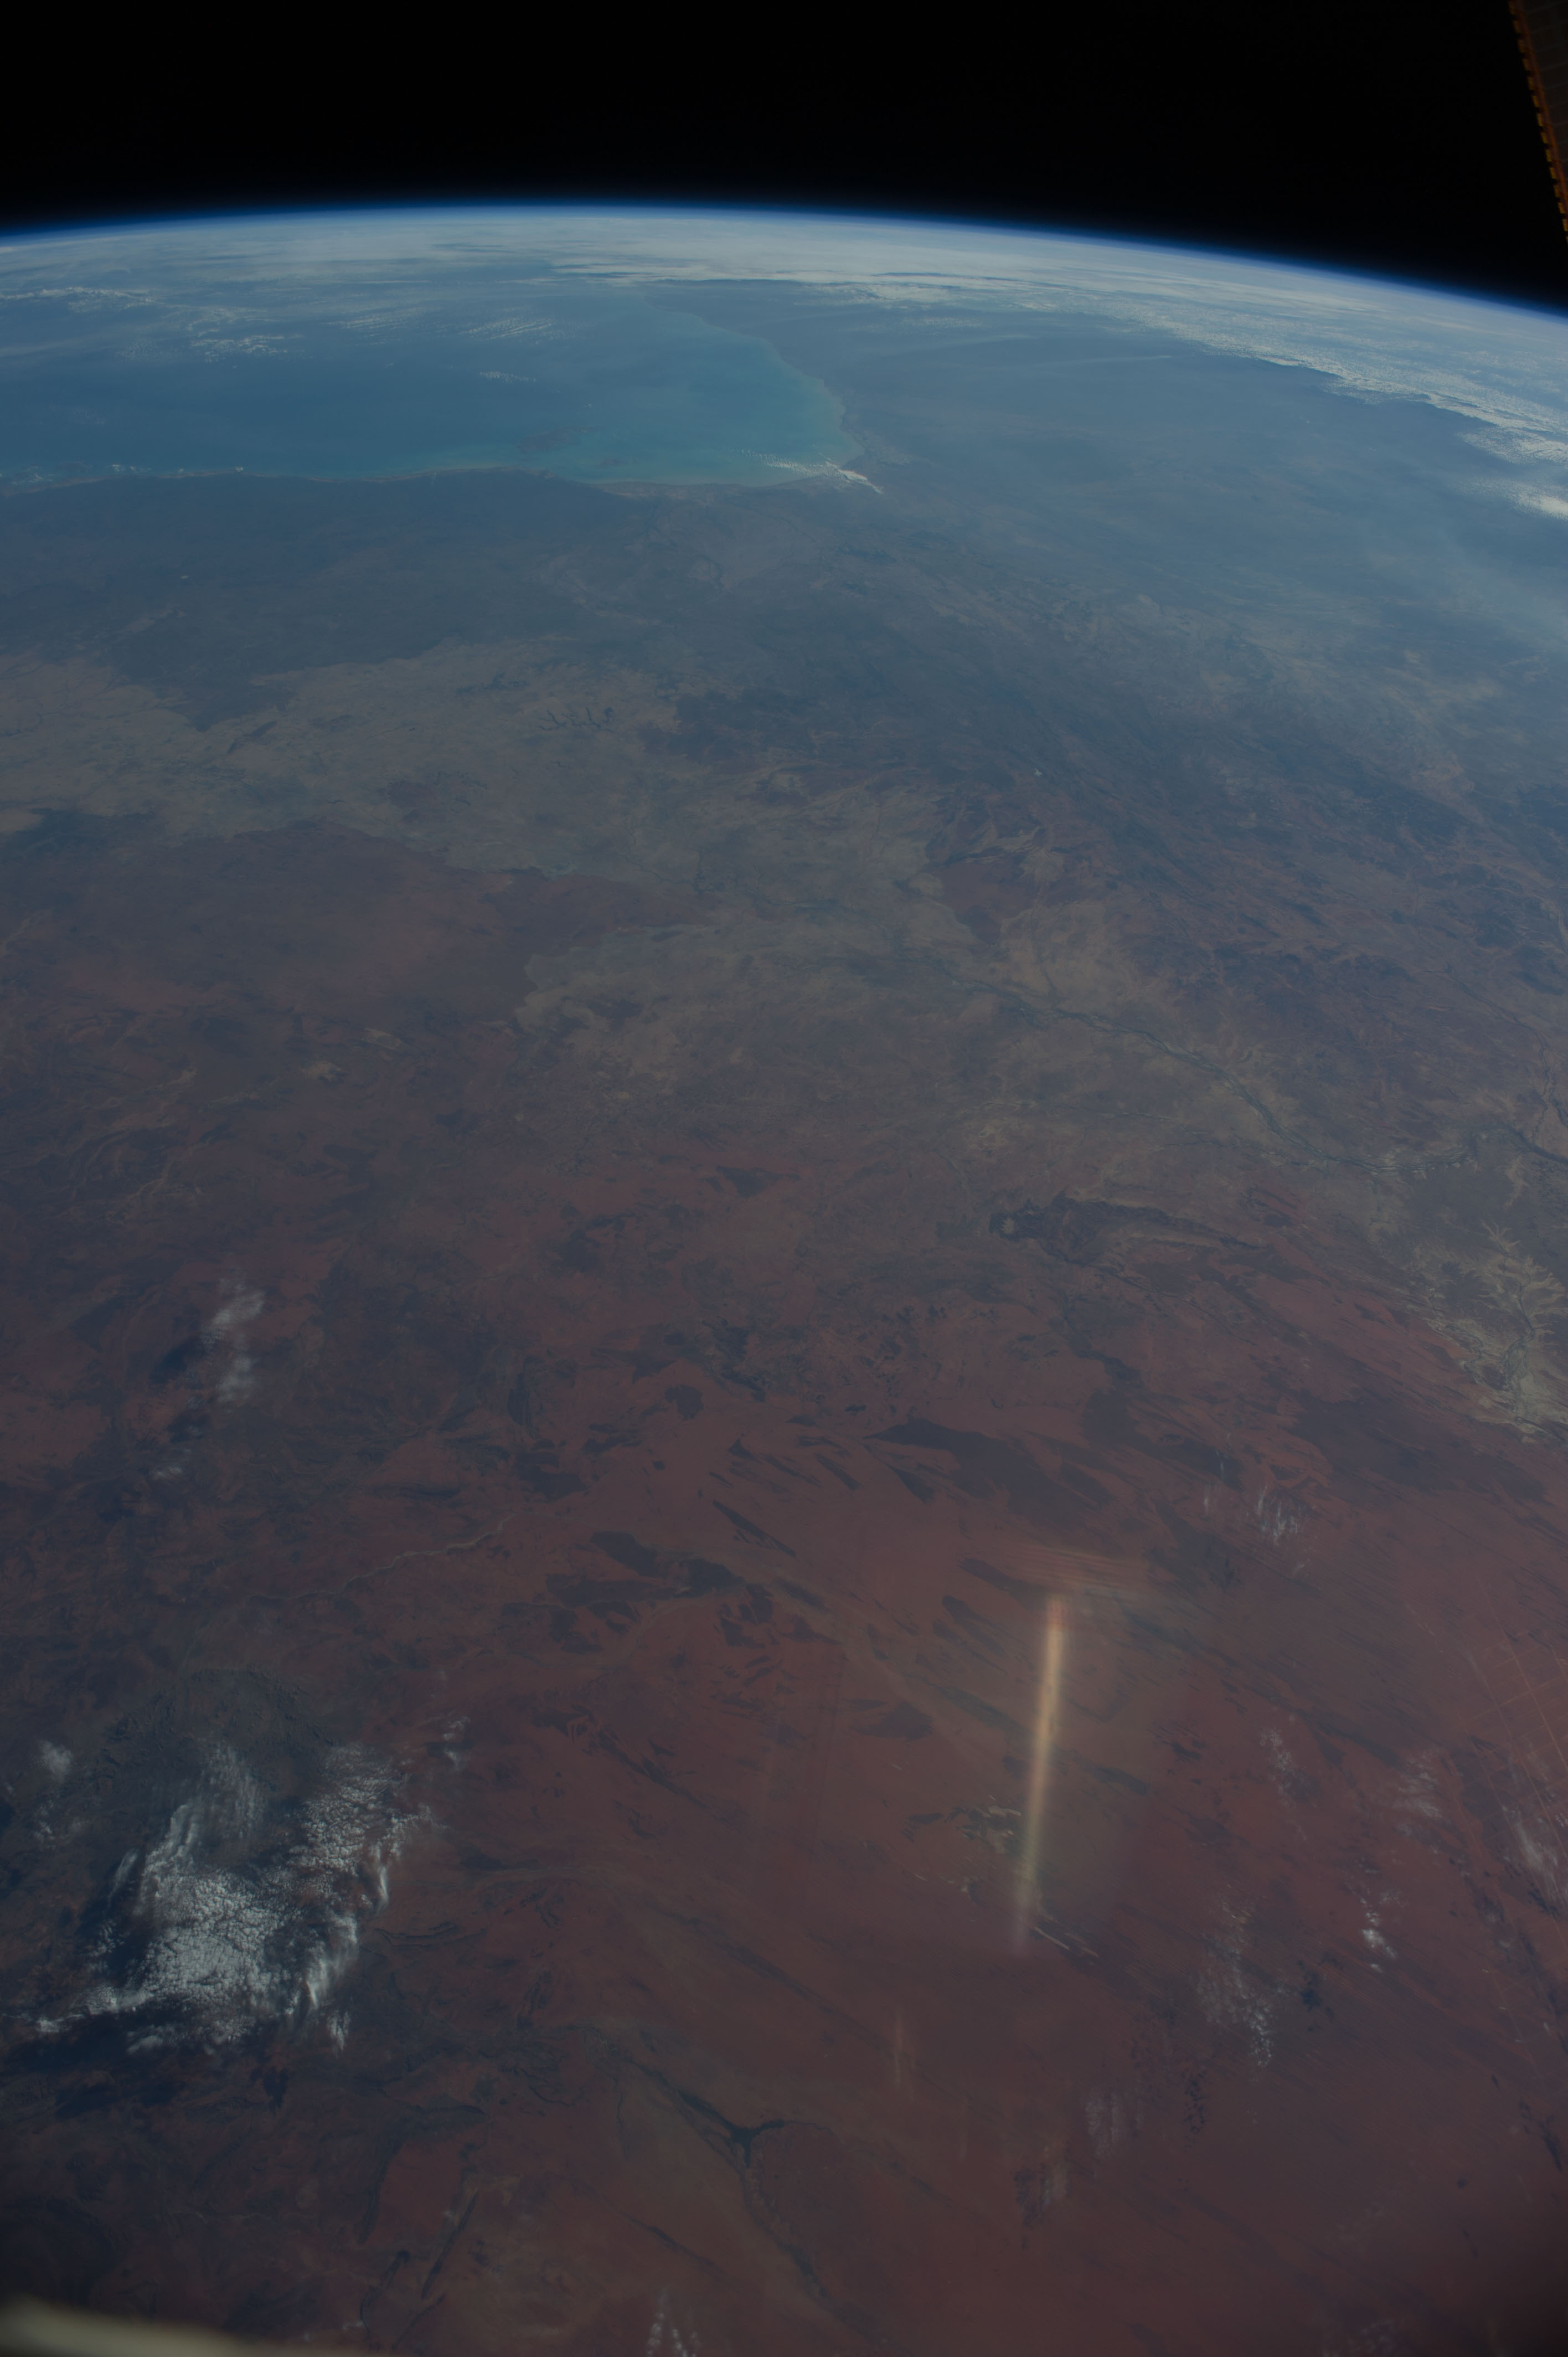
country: AUSTRALIA-NT
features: SIMPSON DES., G. OF CARPENTARIA, ATMOSPHERIC LIMB
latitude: -23.0
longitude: 137.0
